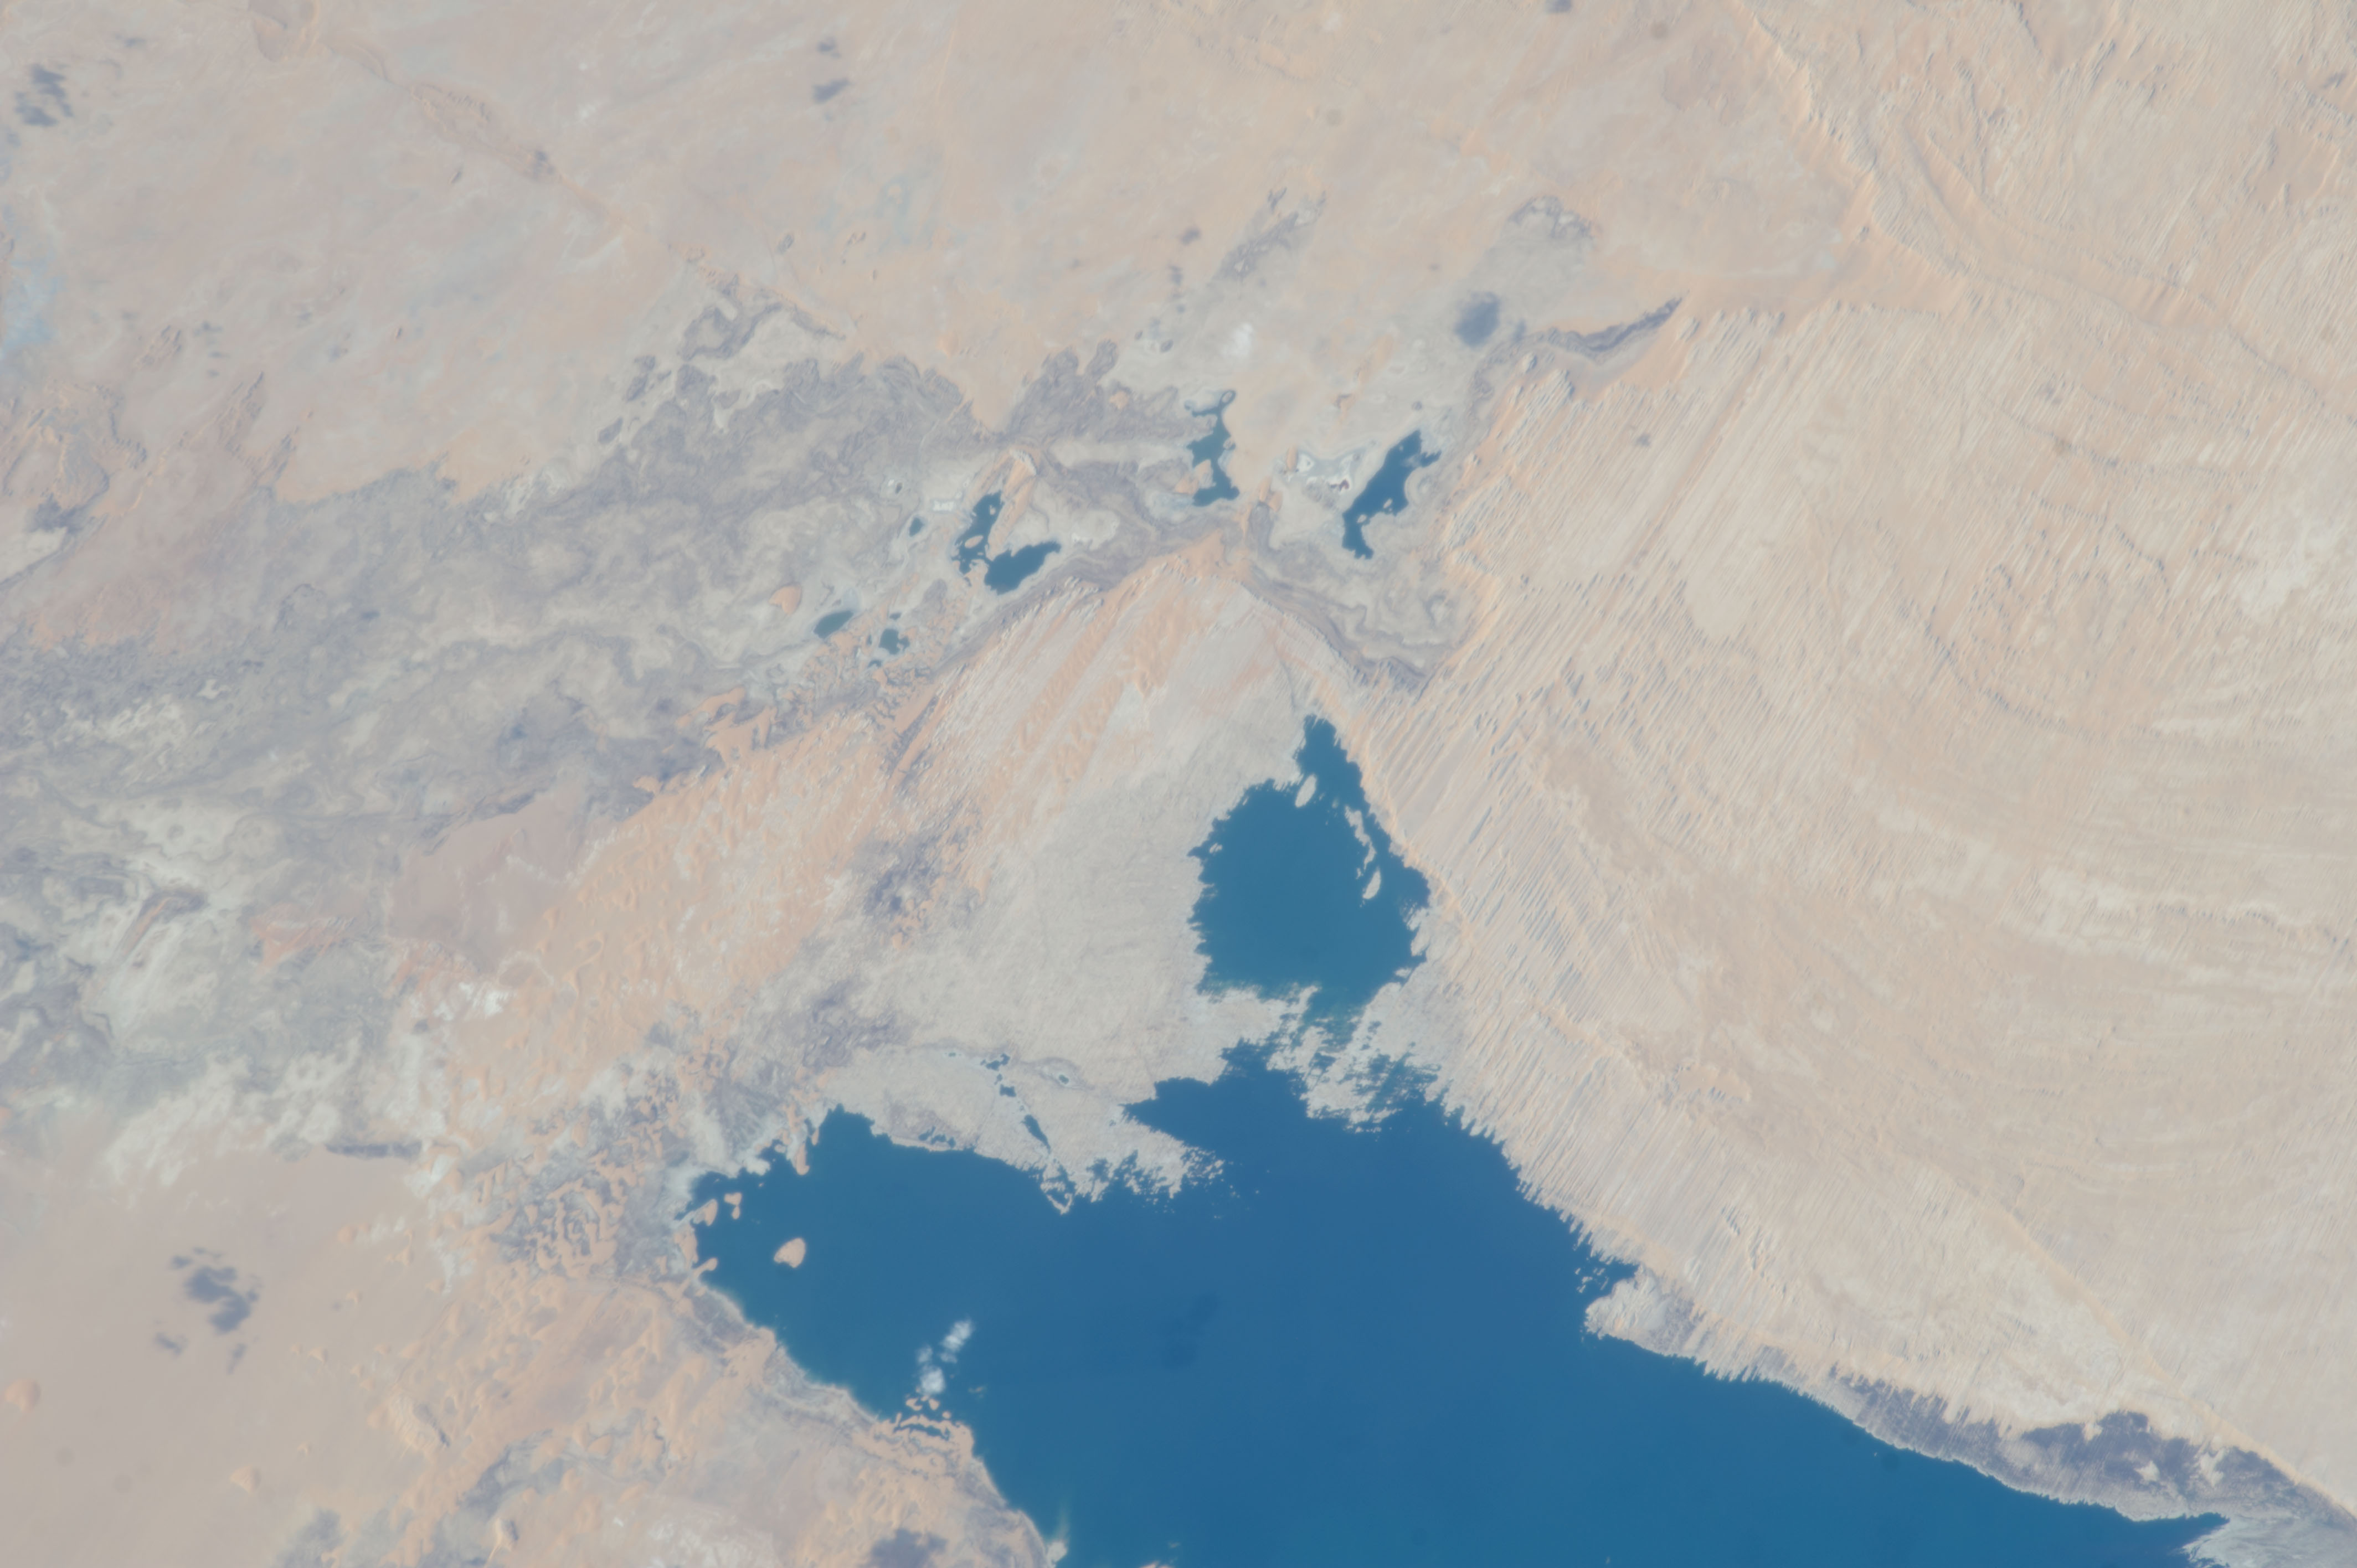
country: EGYPT
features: TOSHKA LAKES, DESERT
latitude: 23.5
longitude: 30.5
